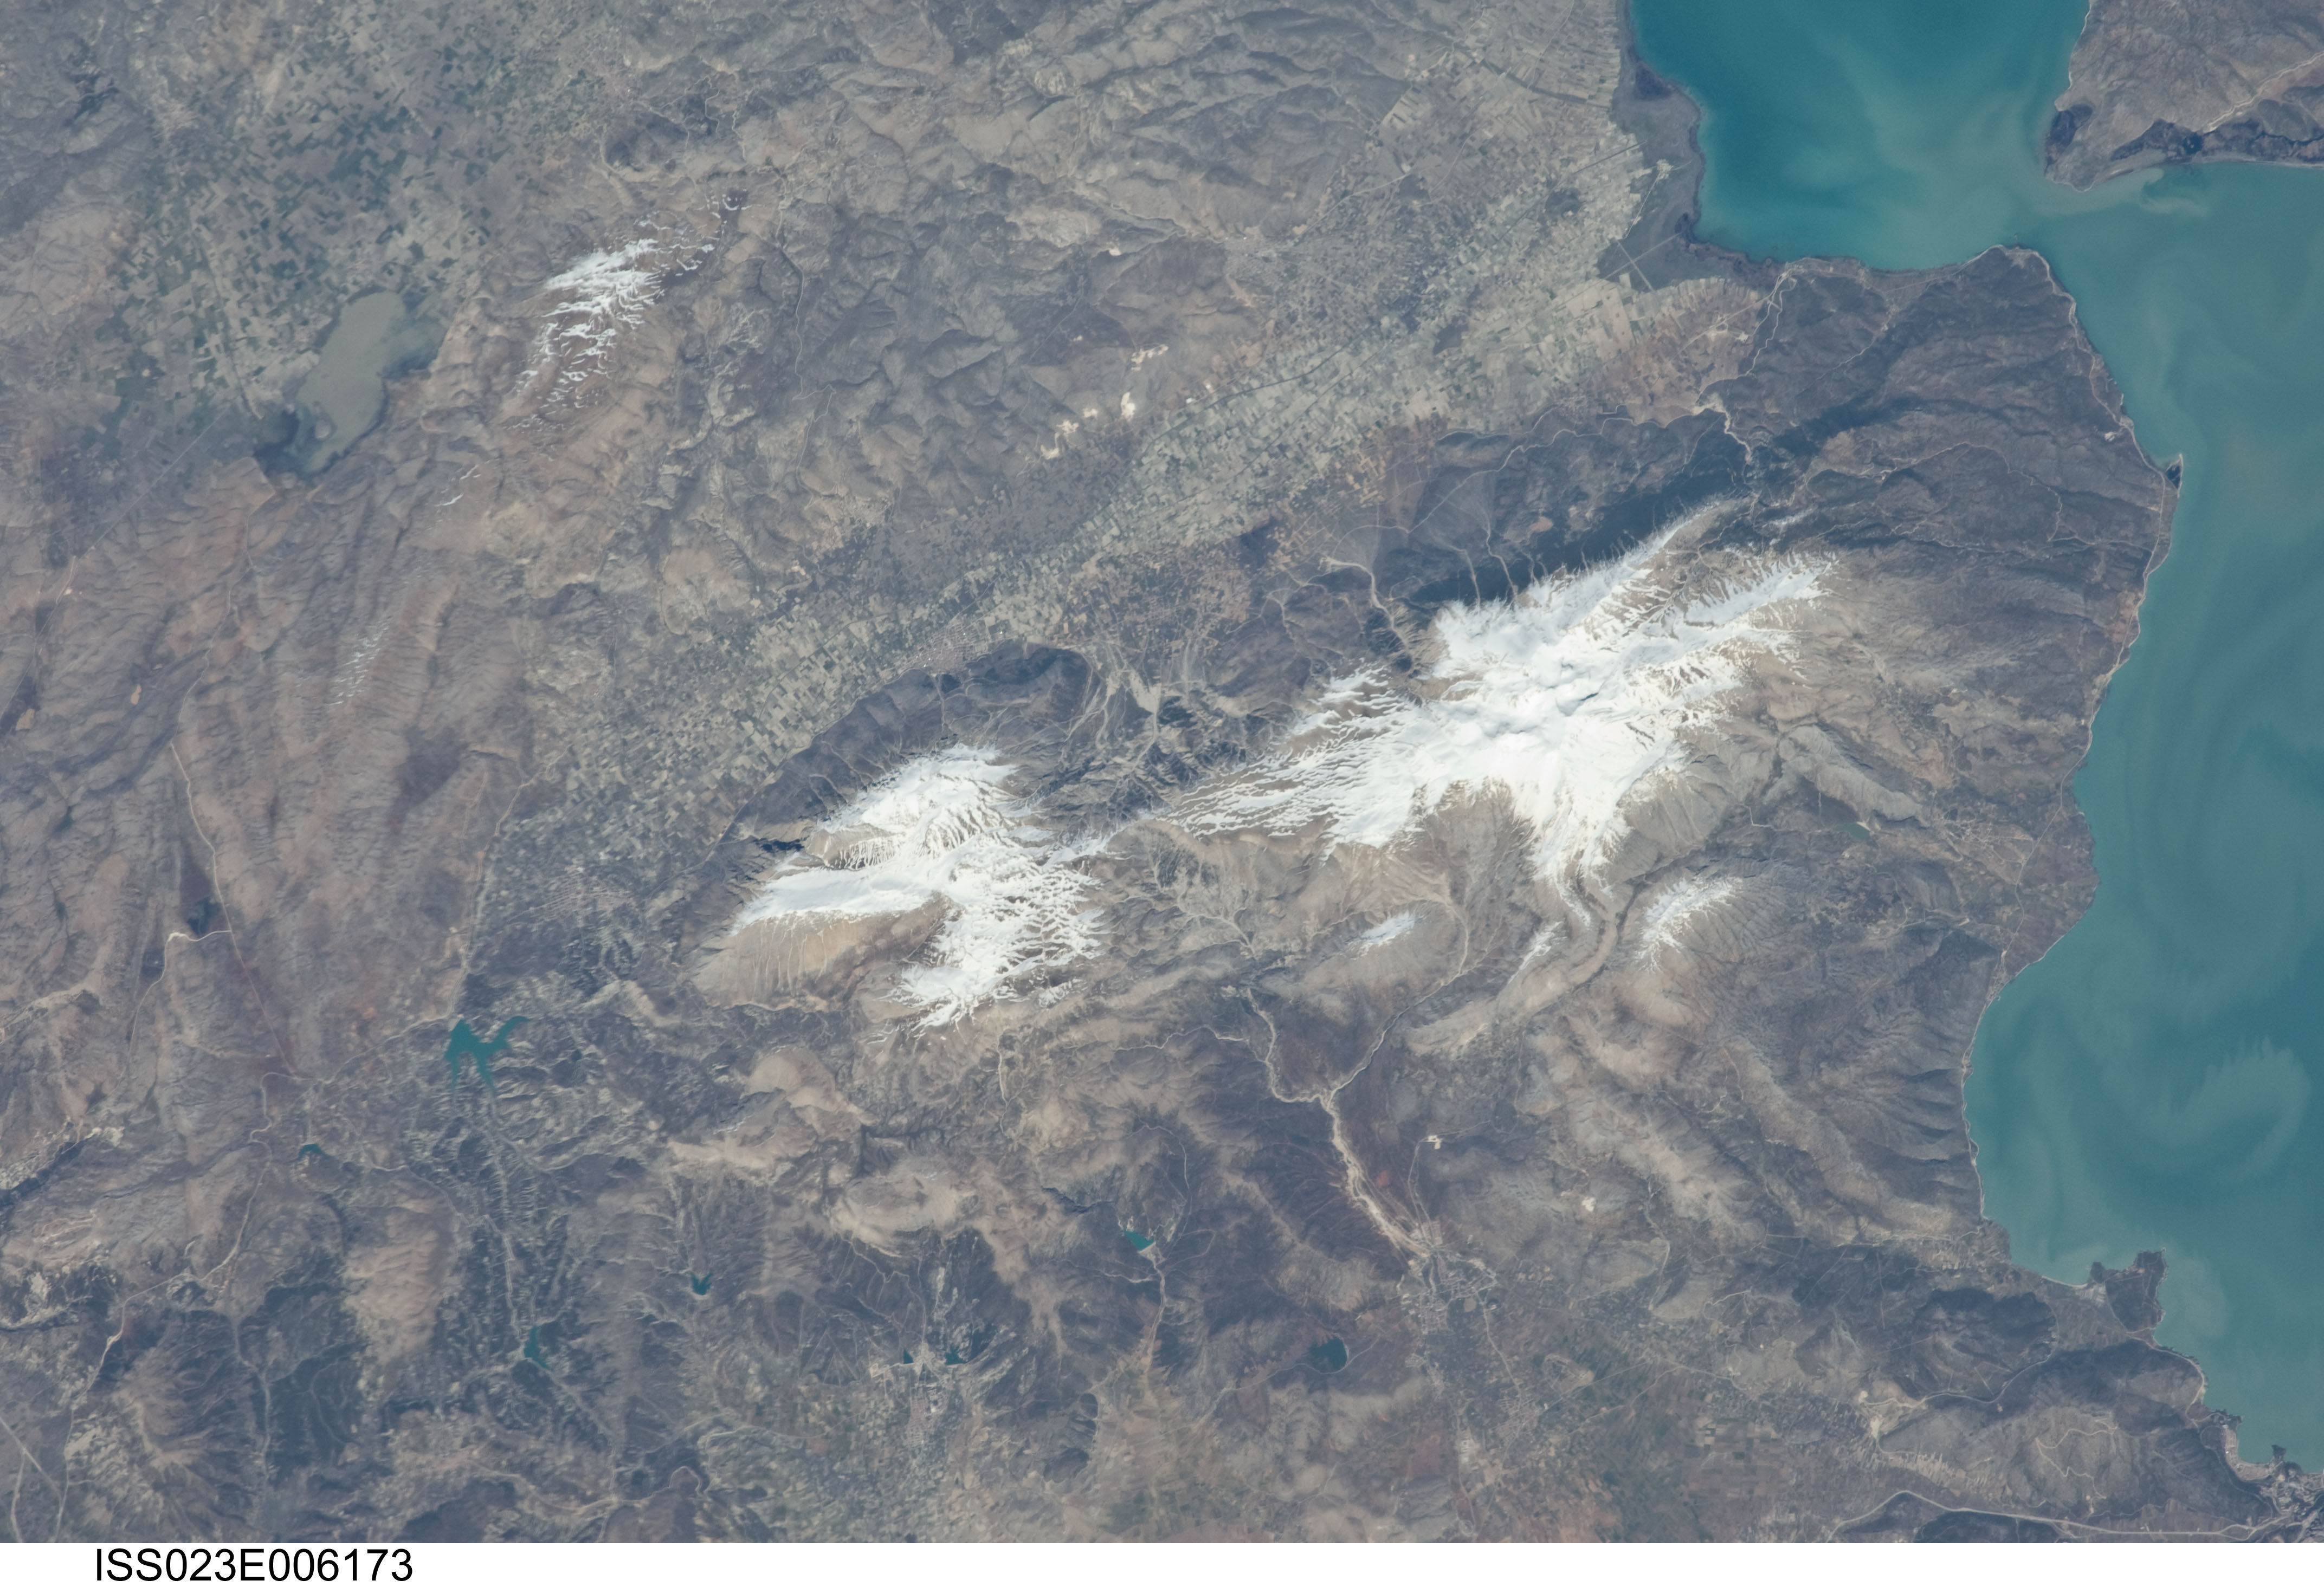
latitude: 38.1
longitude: 30.6
